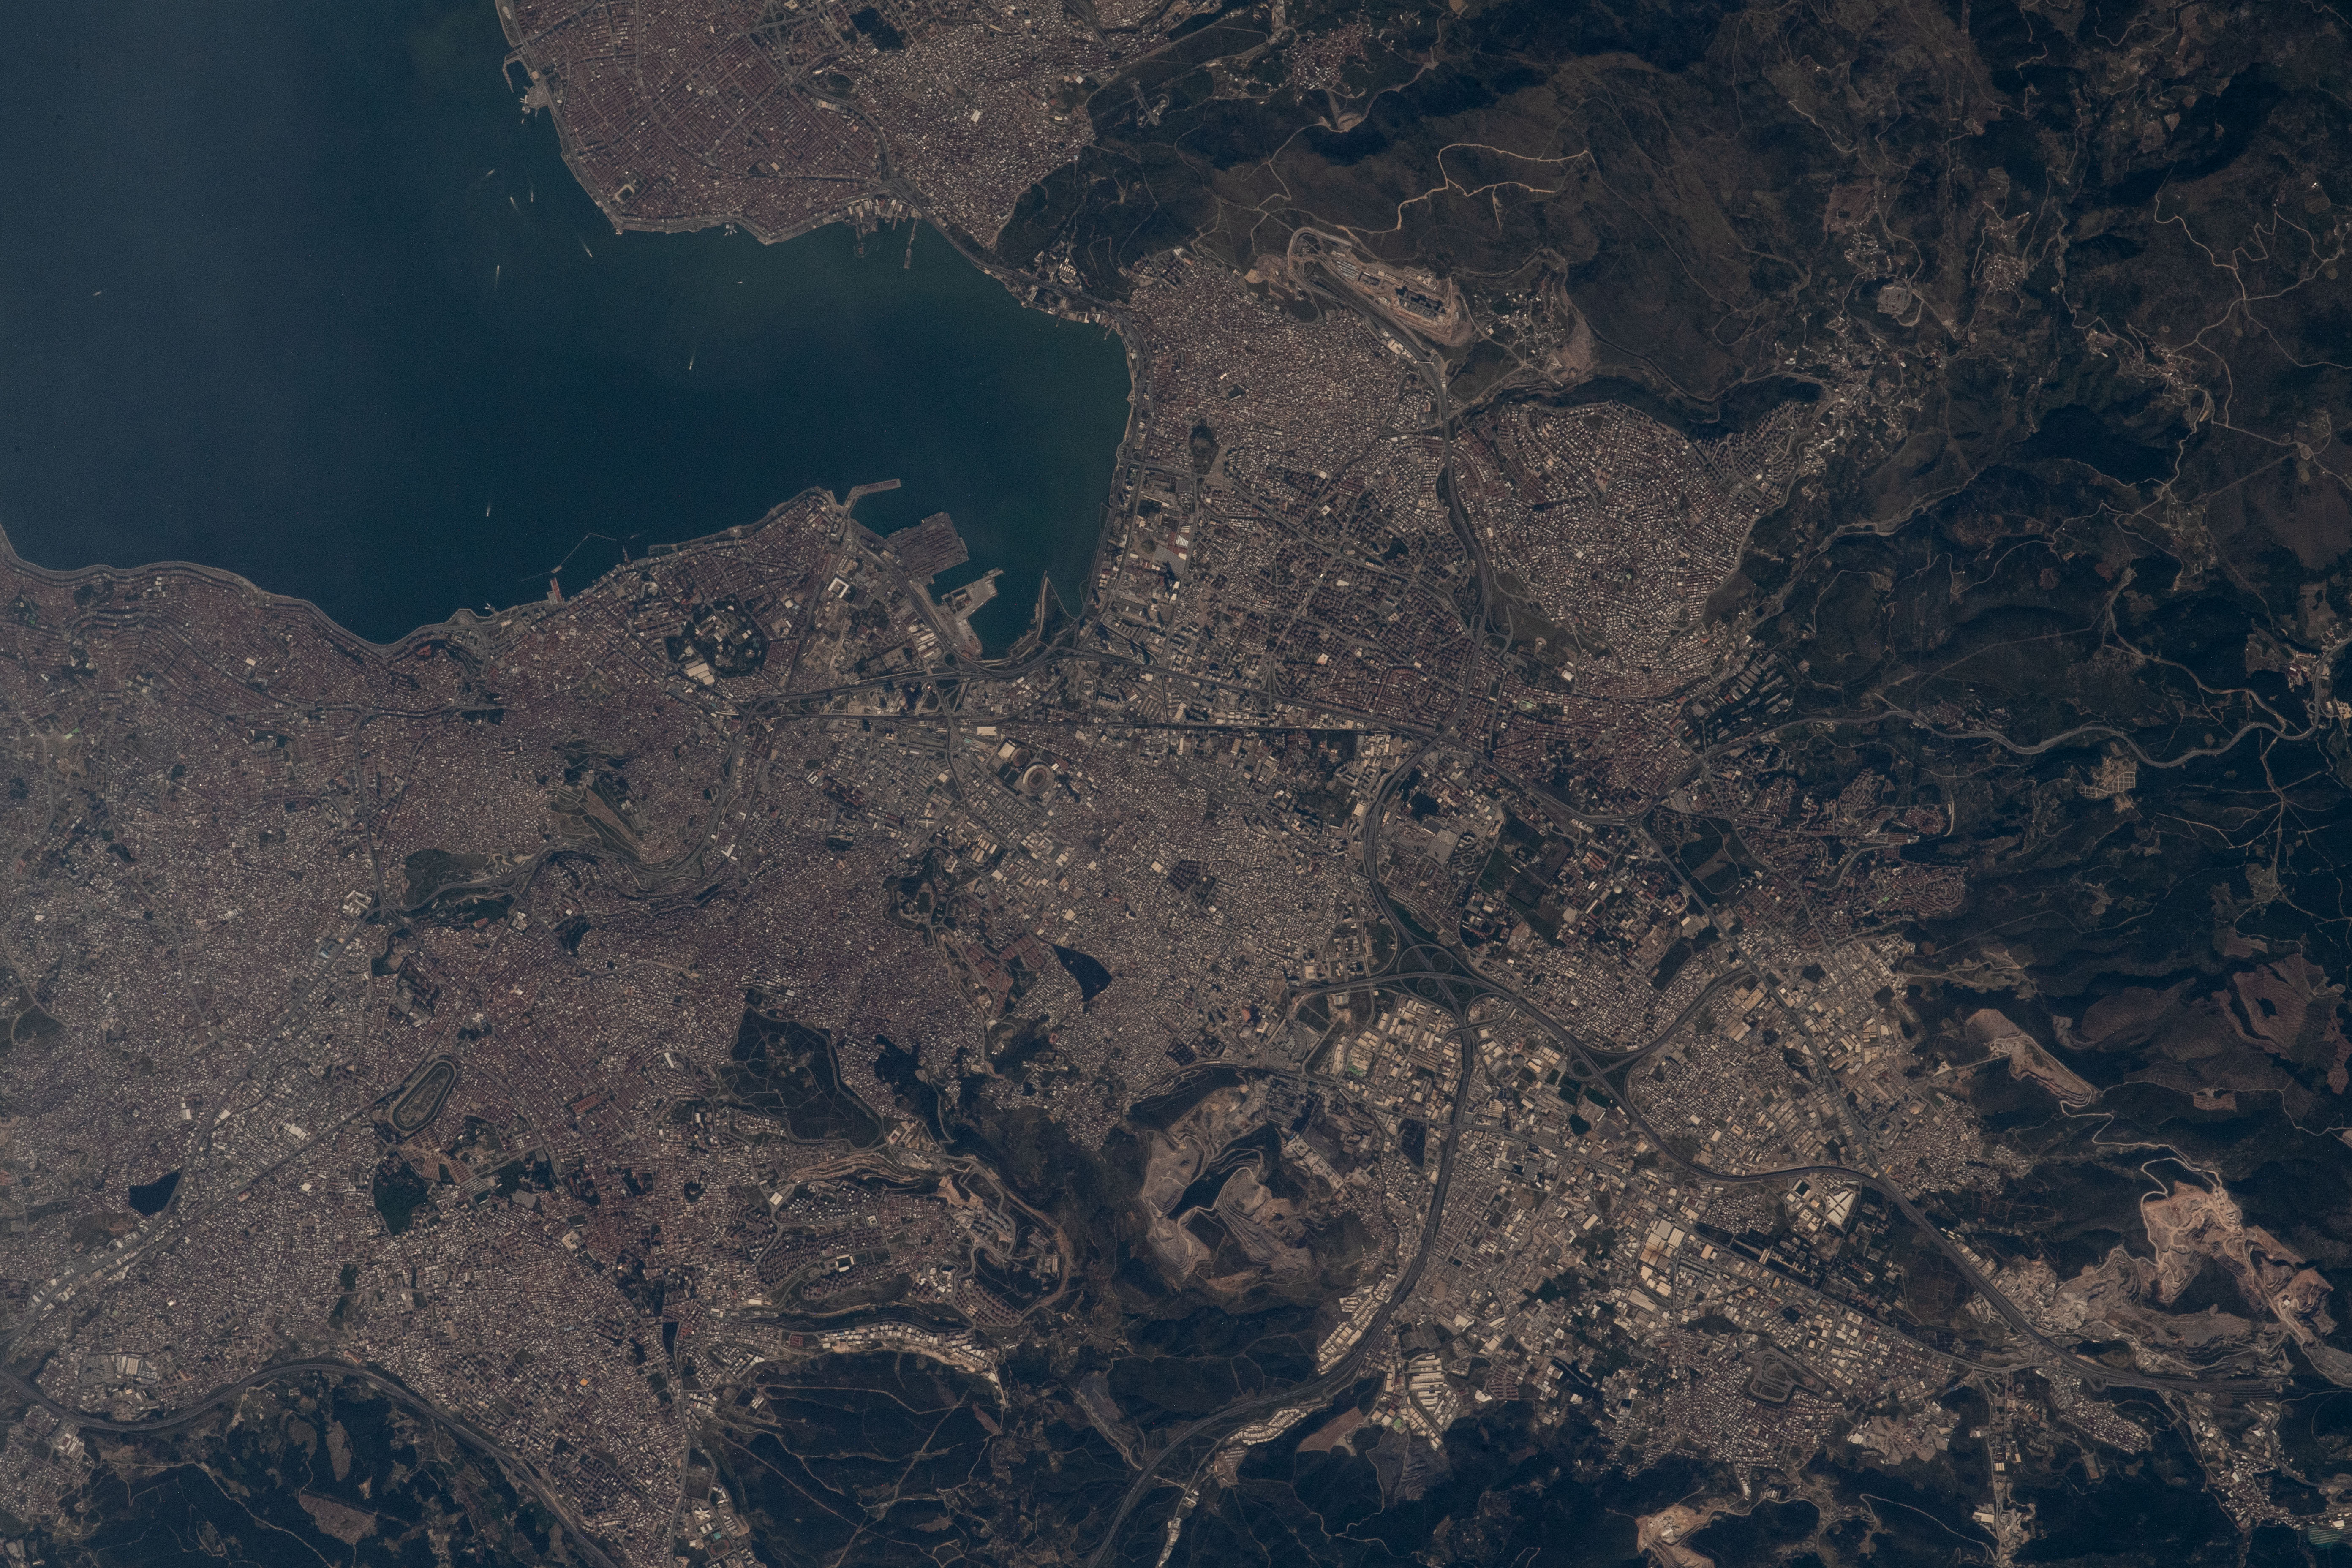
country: TURKEY
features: BAYRAKLI SAHIL, KORDON ALSANCAK IZMIR
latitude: 38.5
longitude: 27.1
